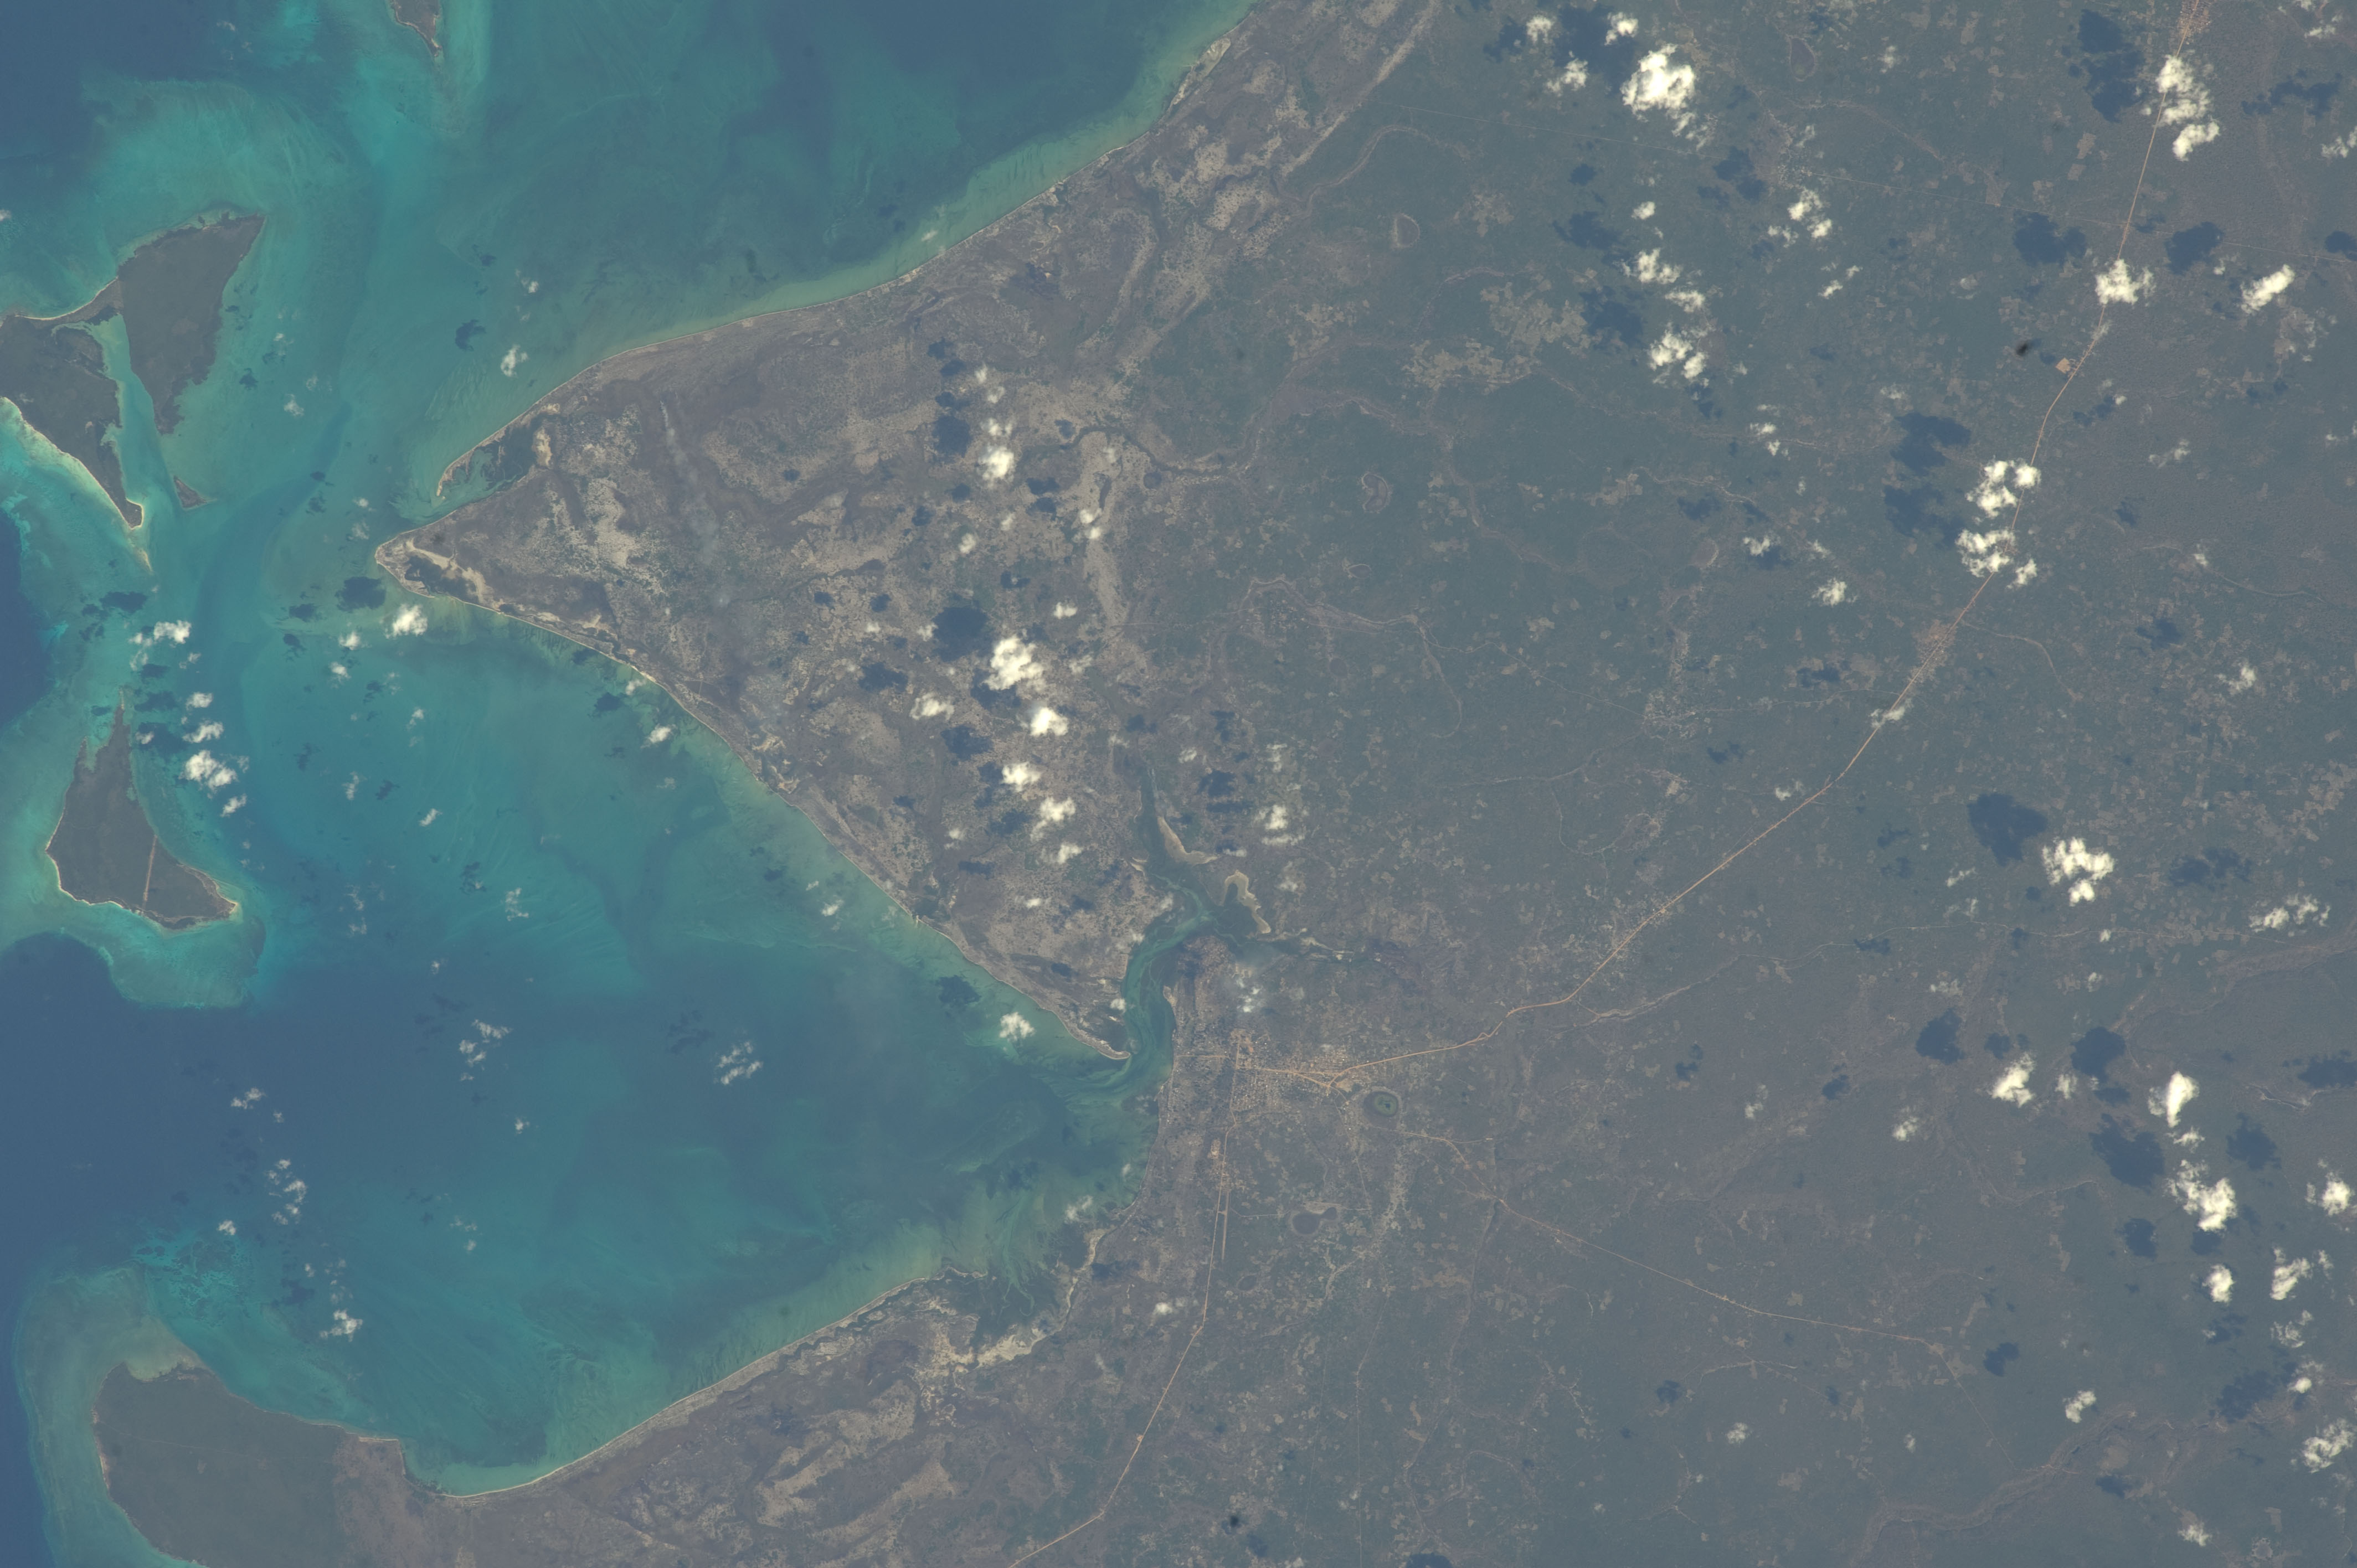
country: MOZAMBIQUE
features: PALMA B., TUNGUE CANYON, PALMA, ROADS
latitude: -10.8
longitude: 40.5
